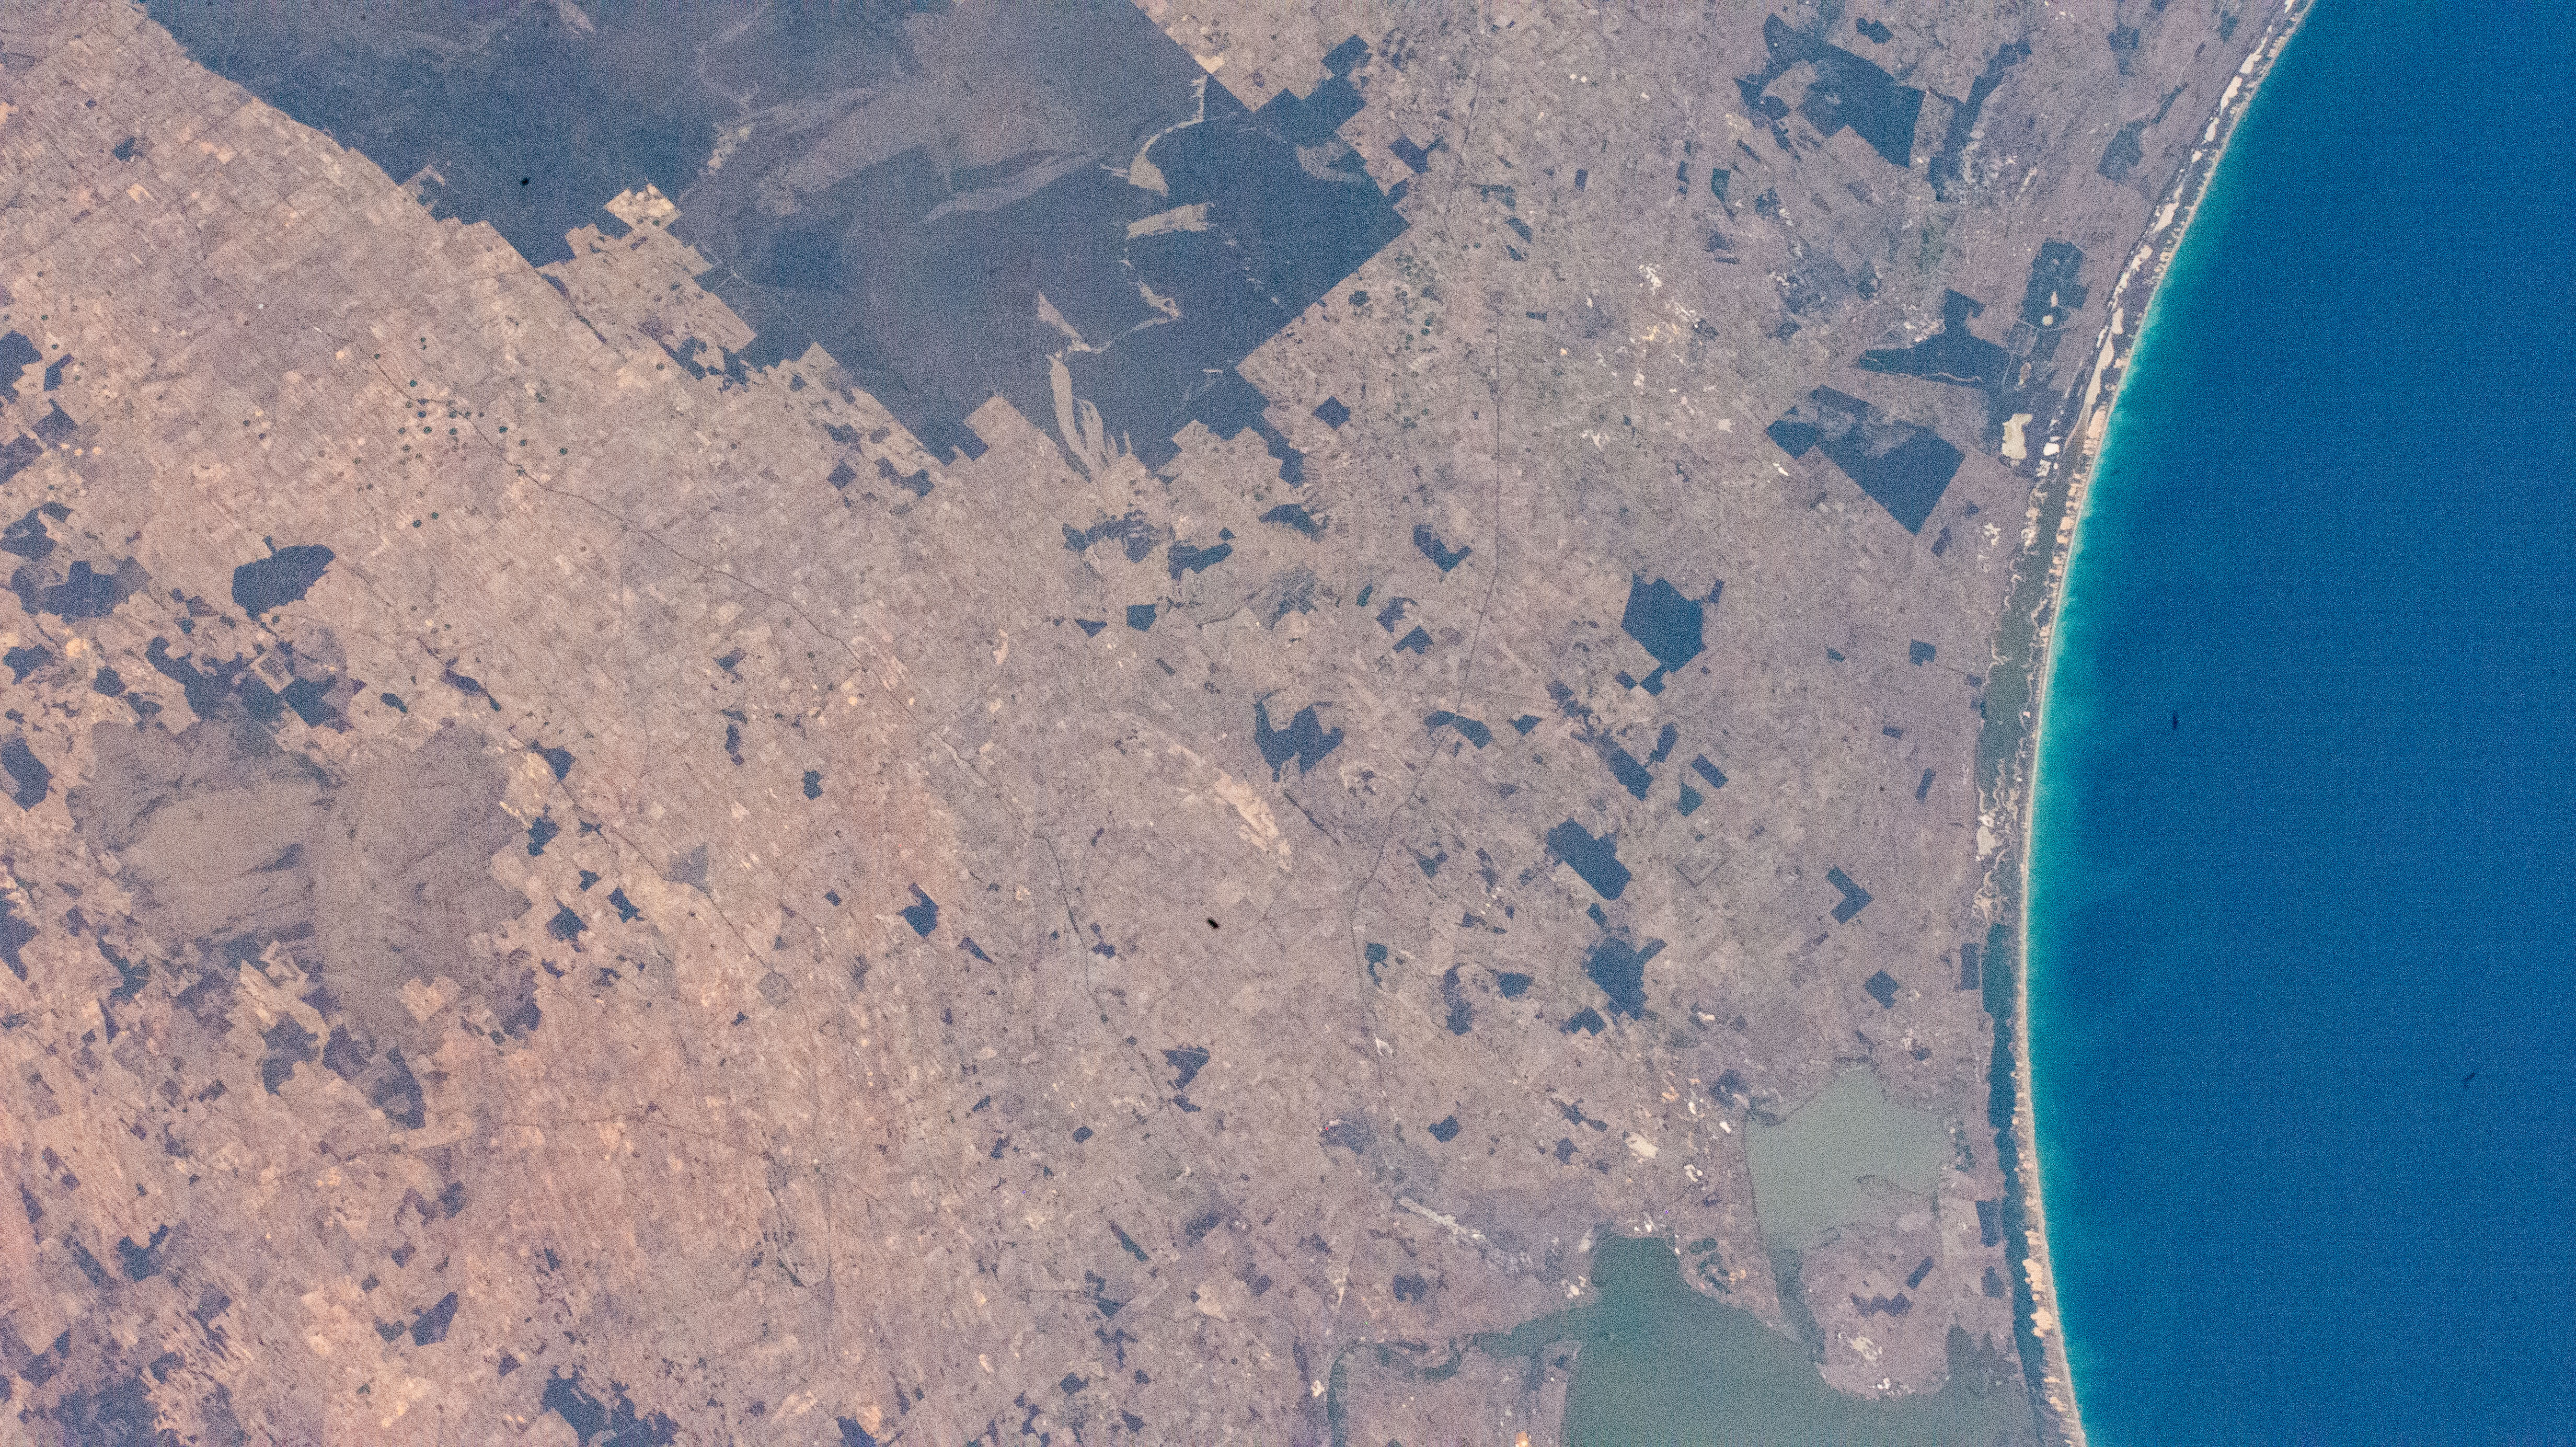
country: AUSTRALIA-SA
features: LAKE YARLI, LAKE ALEXANDRA, COAST
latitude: -36.0
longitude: 139.5
